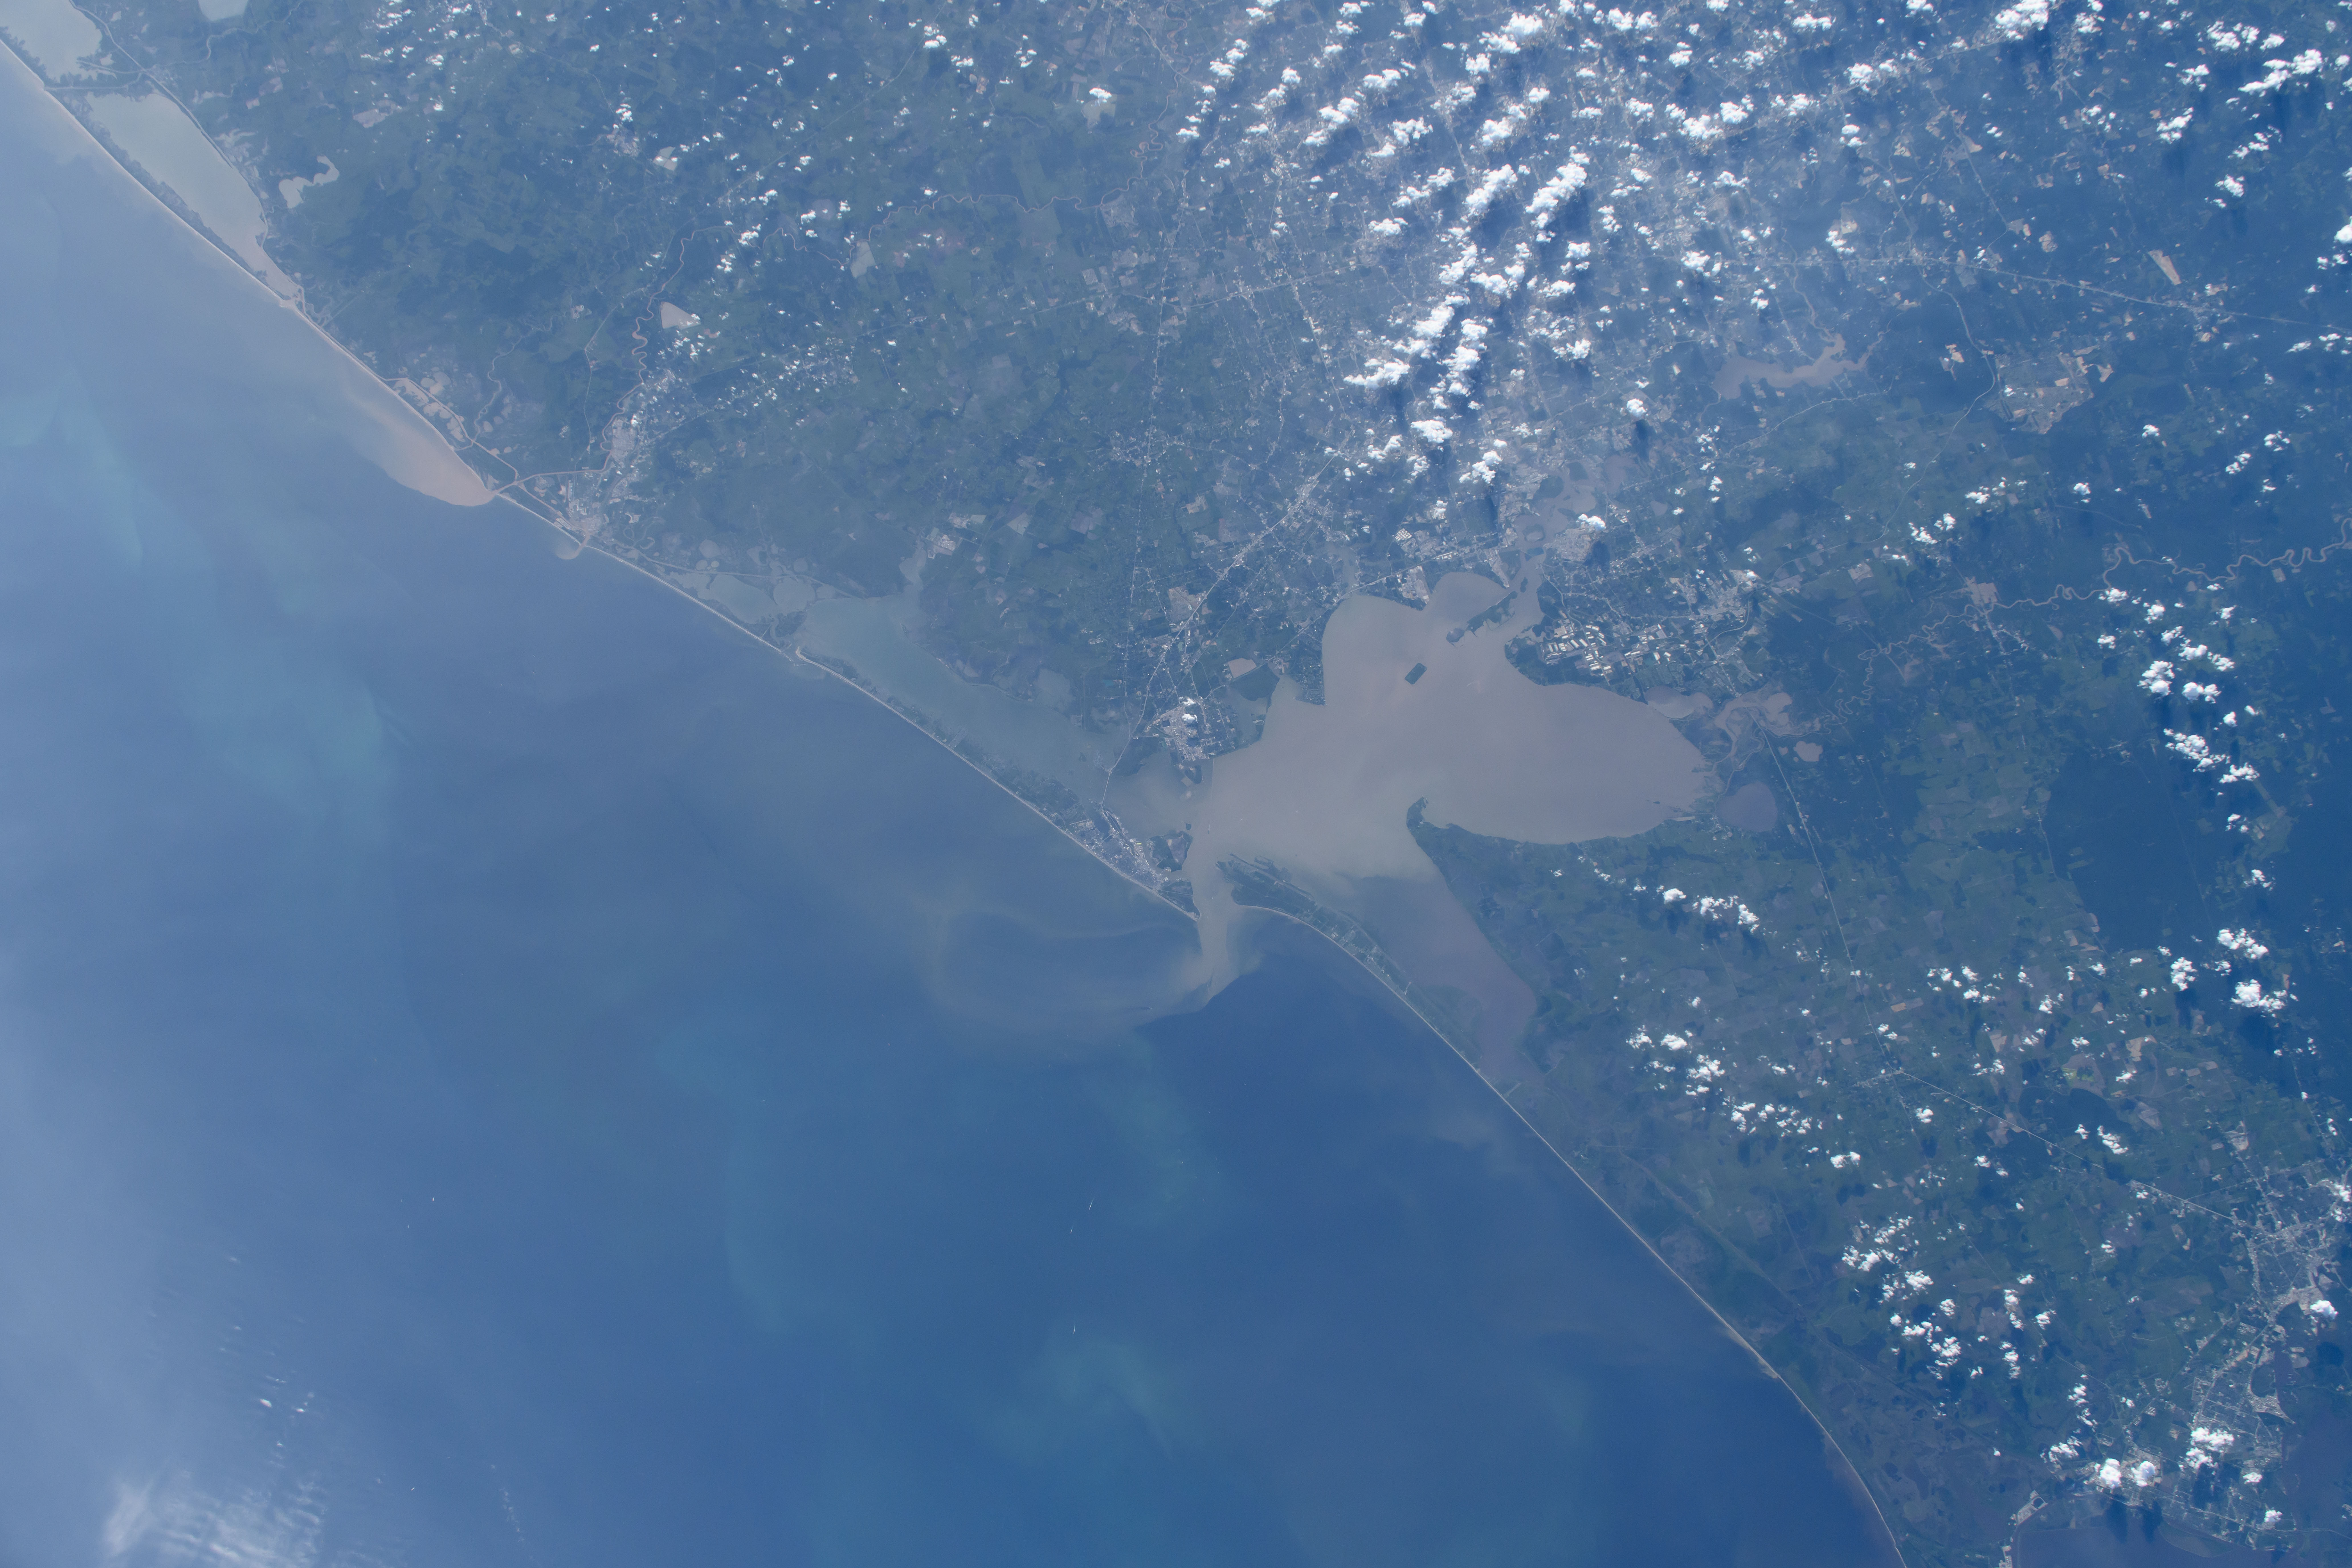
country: USA-TEXAS
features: GALVESTON, TEXAS CITY, SAN LEON, WEST BAY, GALVESTON BAY, EAST BAY
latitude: 29.5
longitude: -95.0
